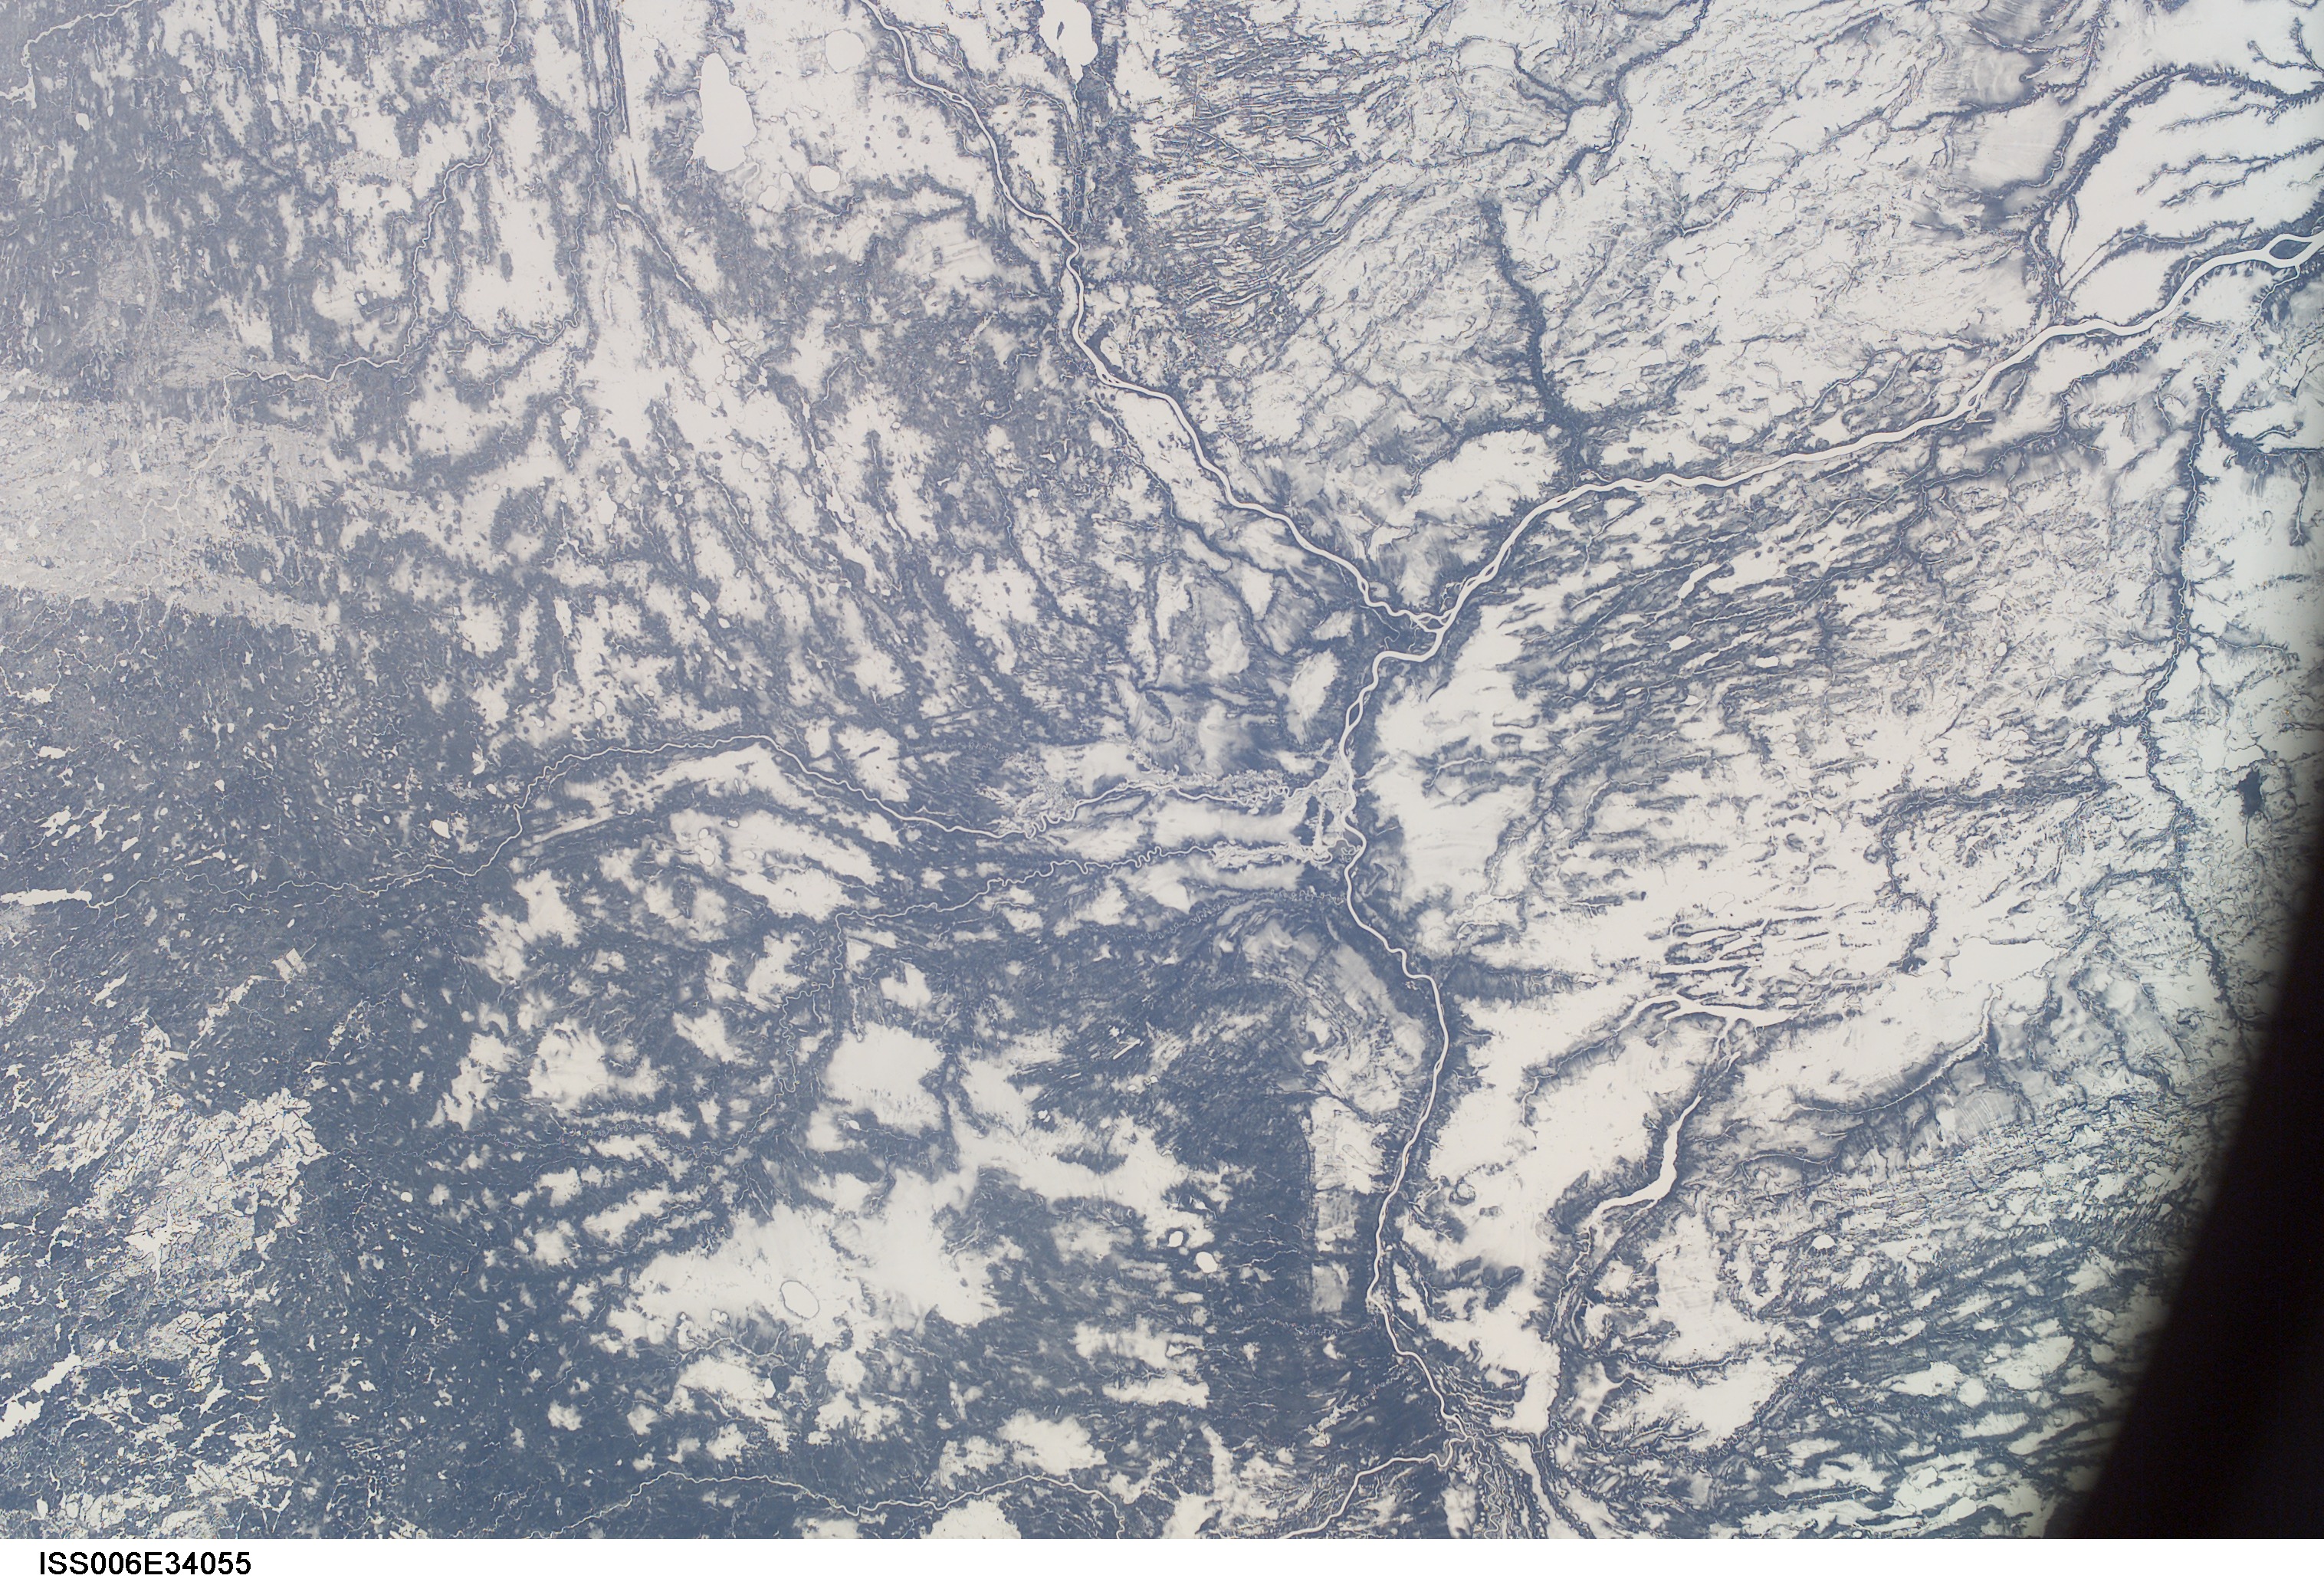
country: CANADA-O
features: ALBANY RIVER, SNOW
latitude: 51.0
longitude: -85.0
